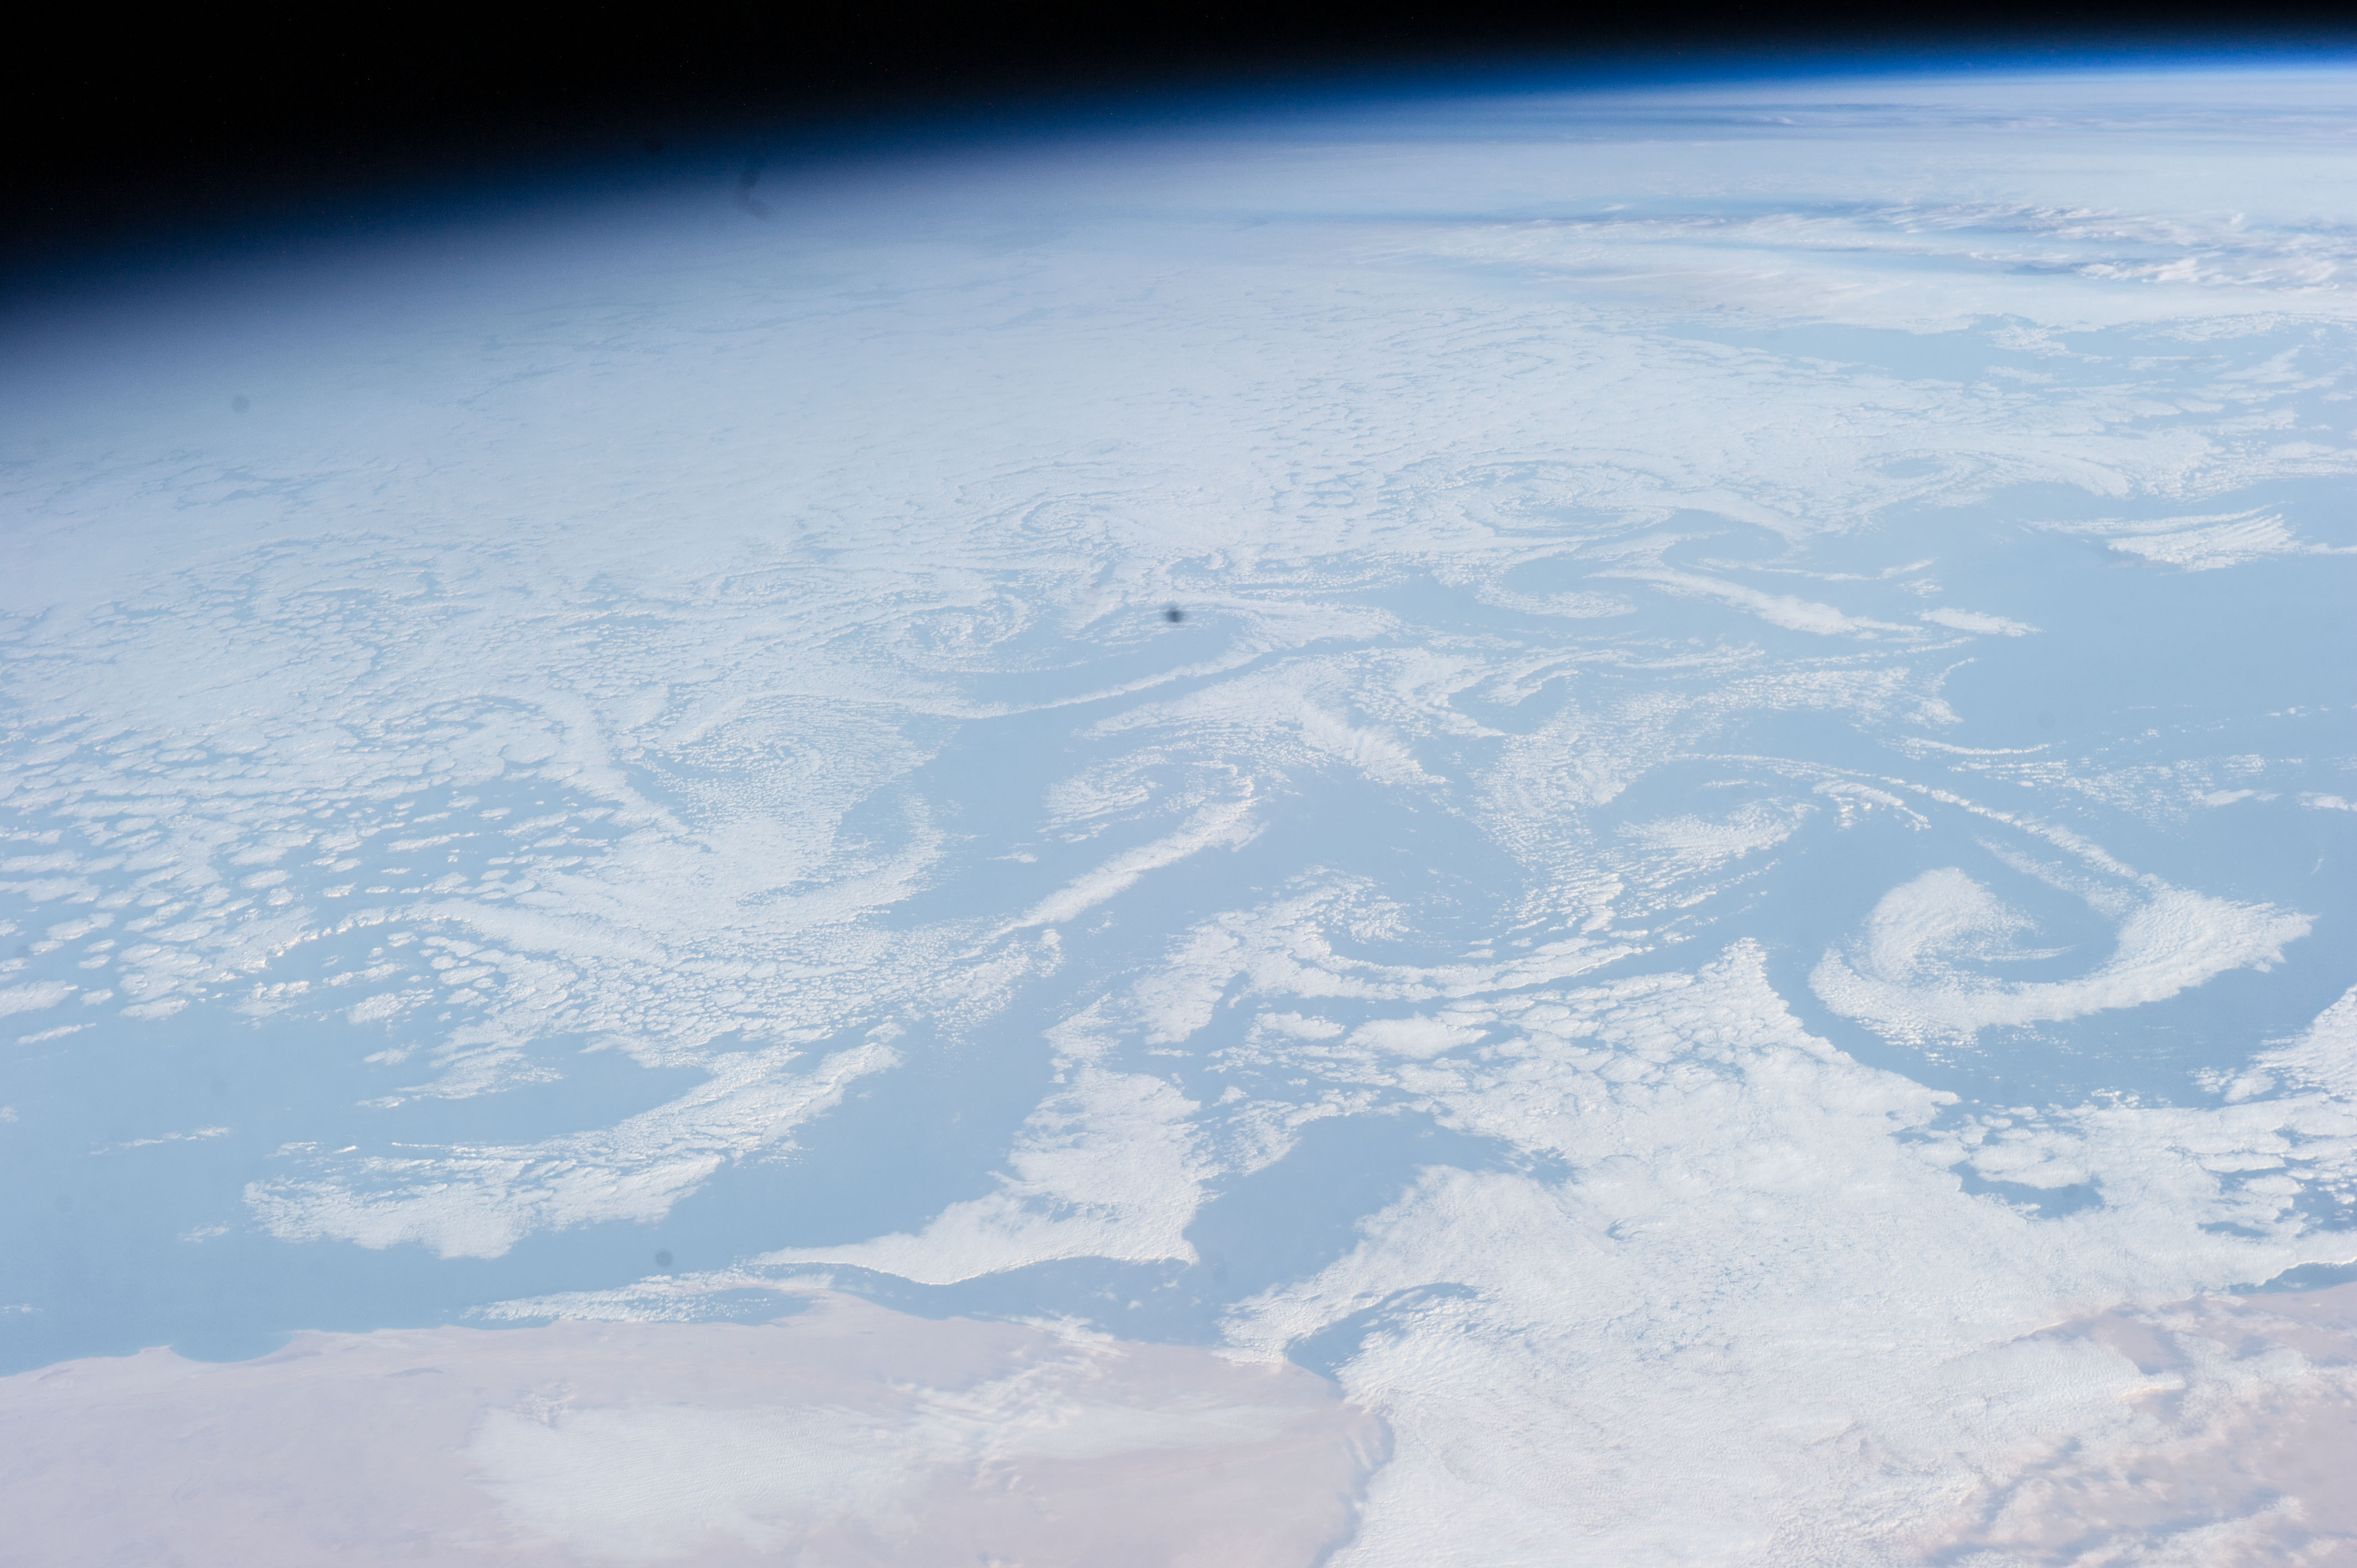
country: ATLANTIC OCEAN
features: OCEAN, EARTH LIMB, WESTERN SAHARA, DESERT
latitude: 25.1
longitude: -17.7
